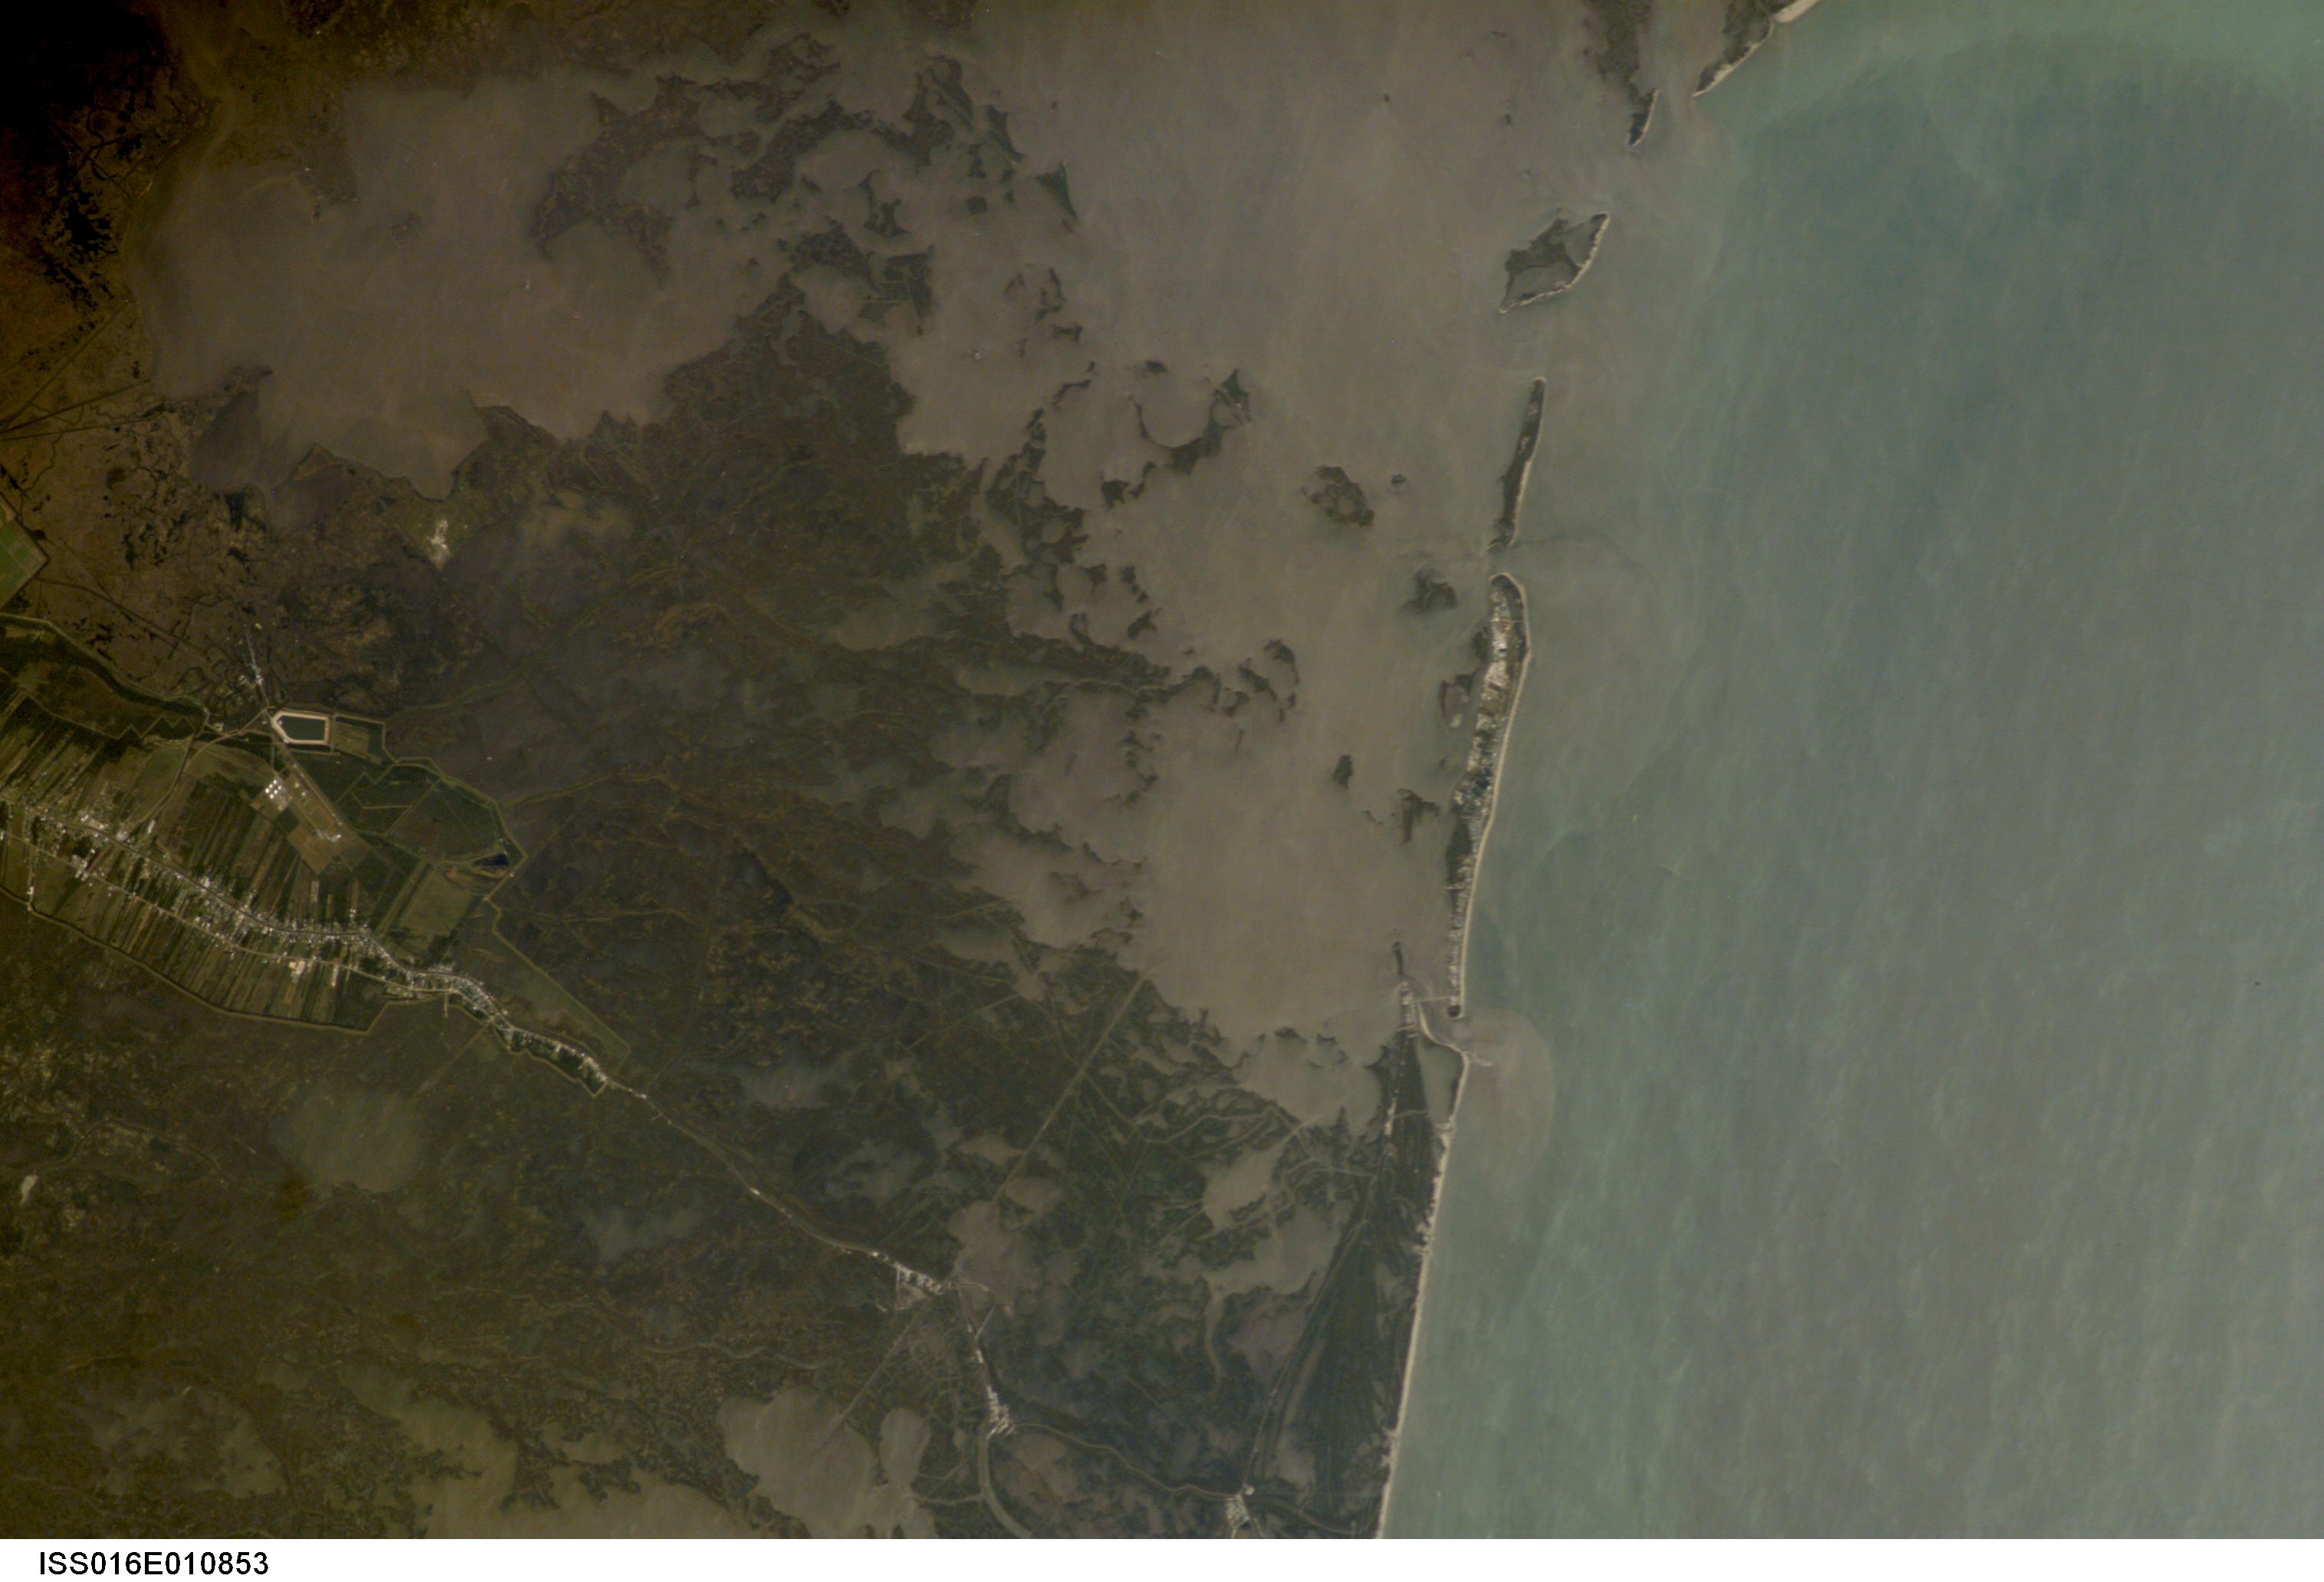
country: USA-LOUISIANA
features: BARATARIA B., GRAND ISLE, MARSH
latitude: 29.5
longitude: -90.0
